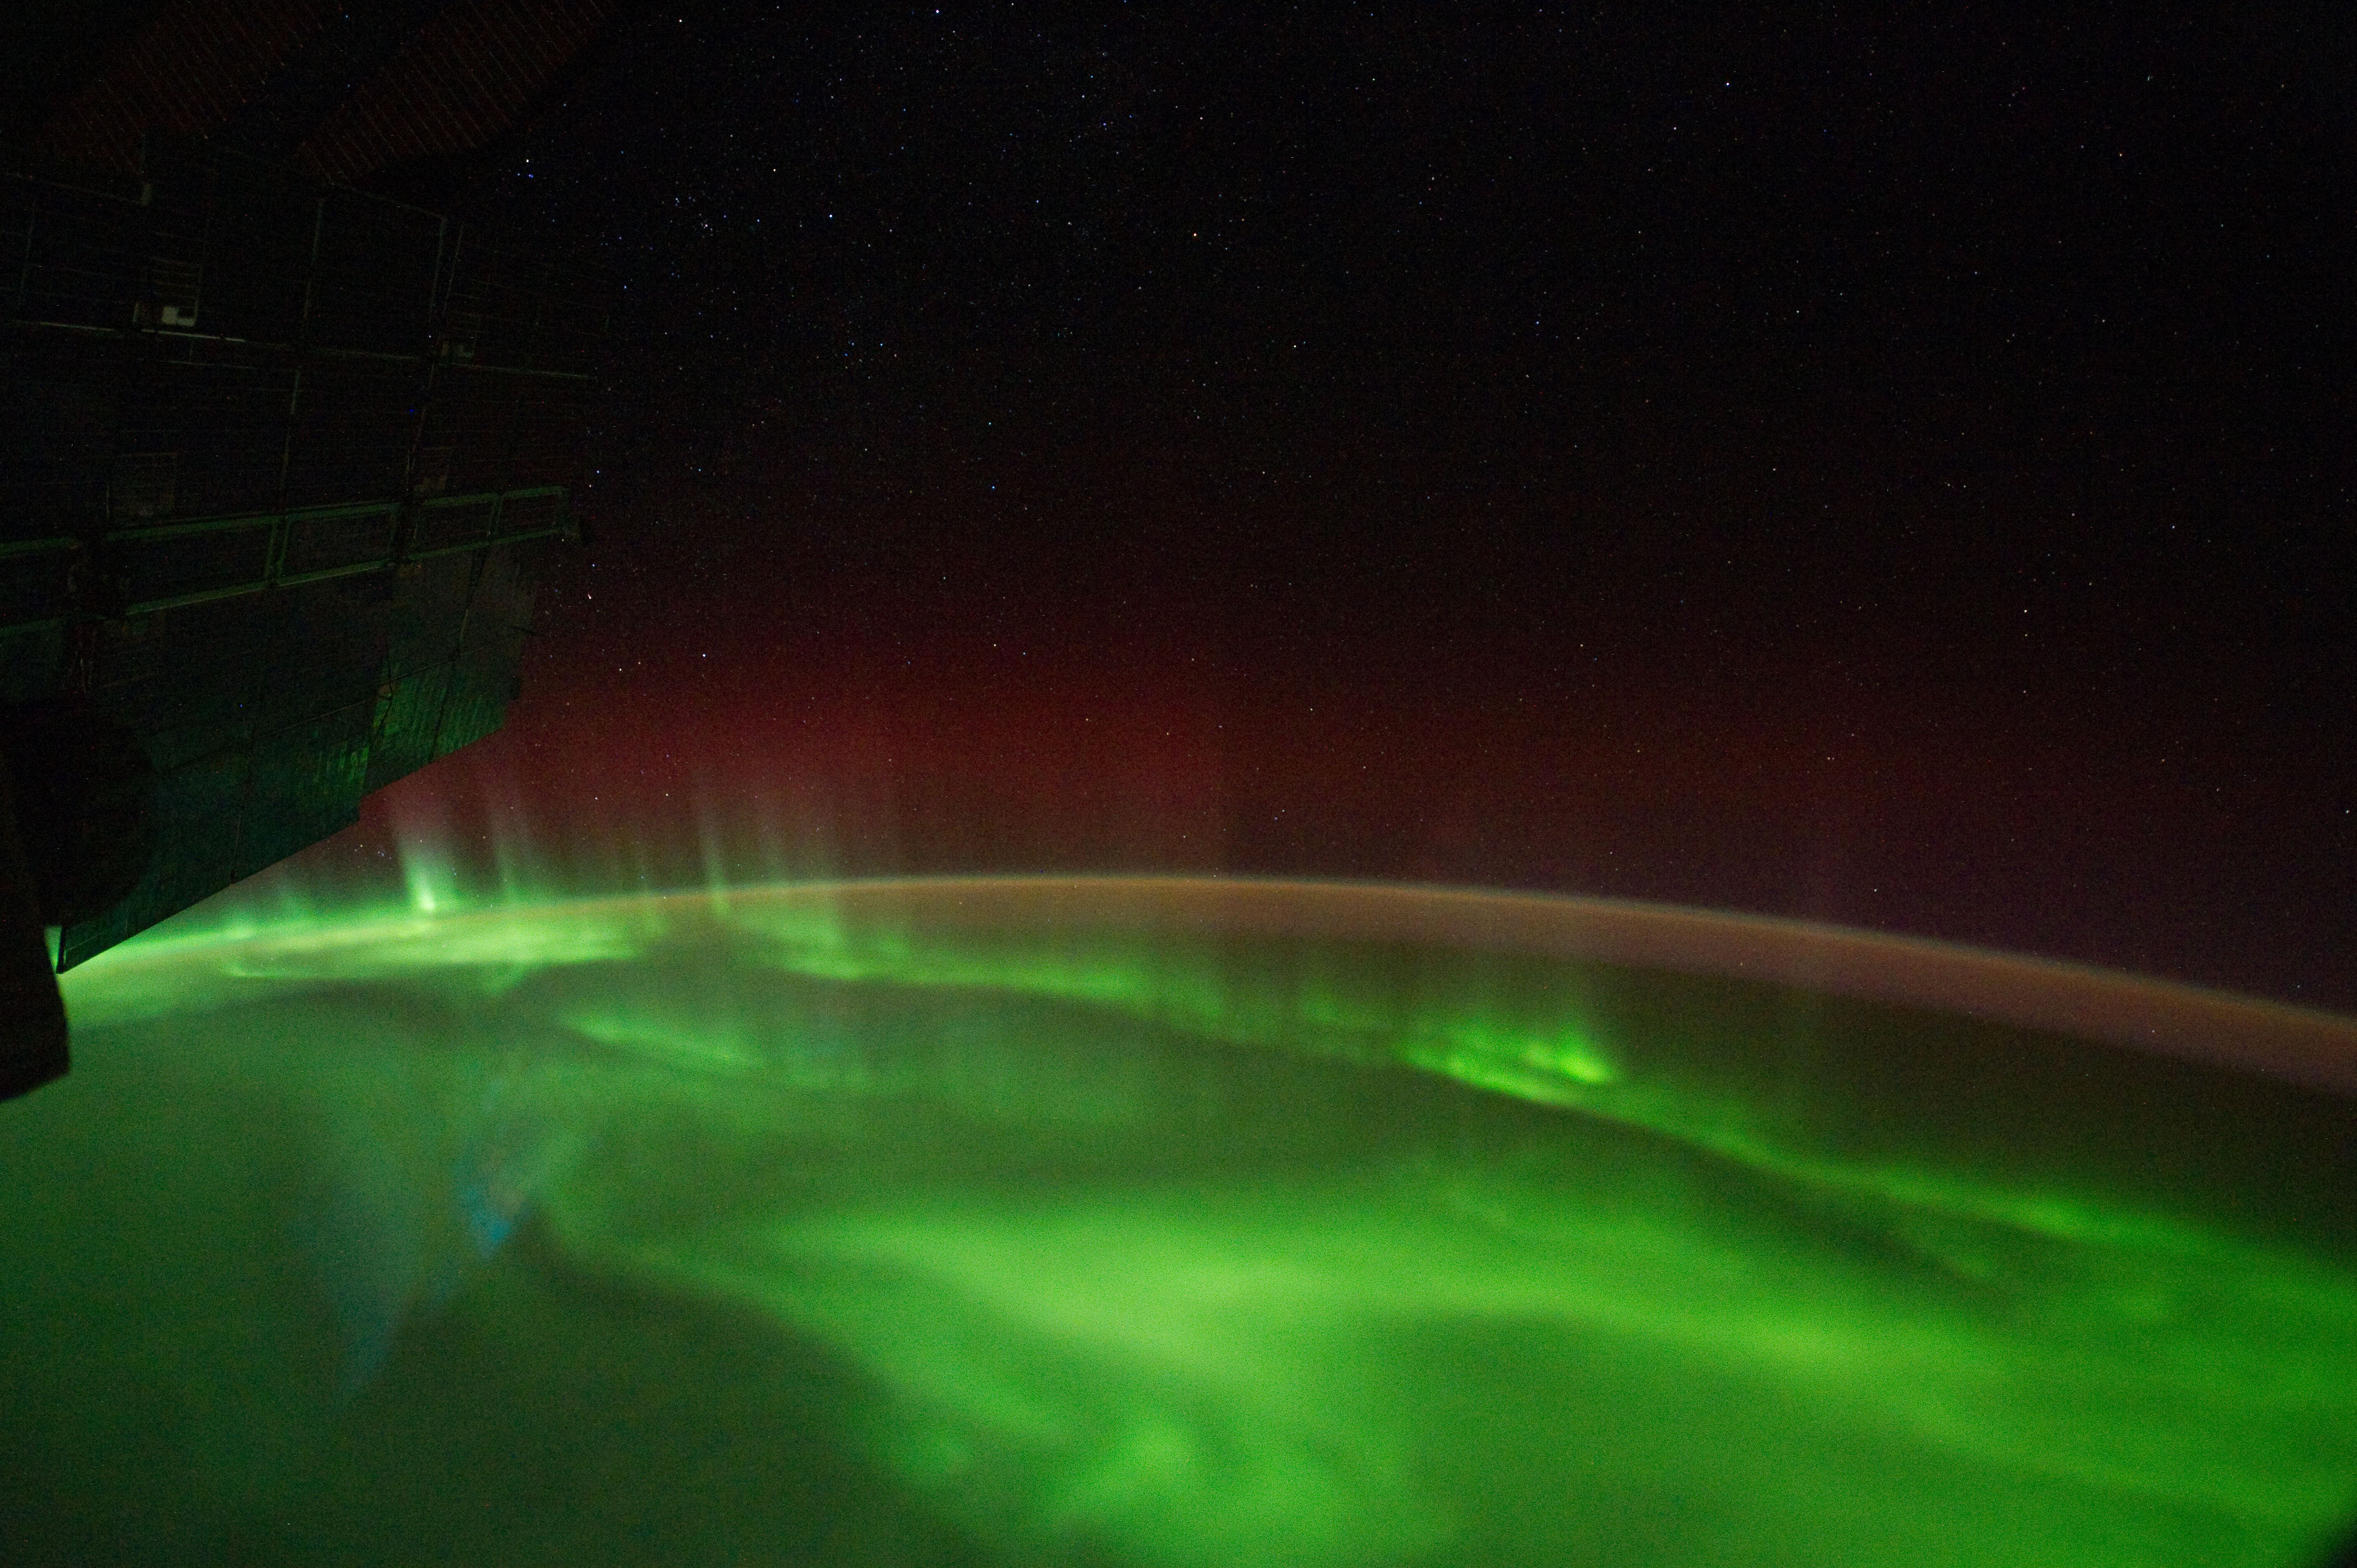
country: AURORA
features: AURORA AUSTRALIS, AIRGLOW, S. E. INDIAN OCEAN
